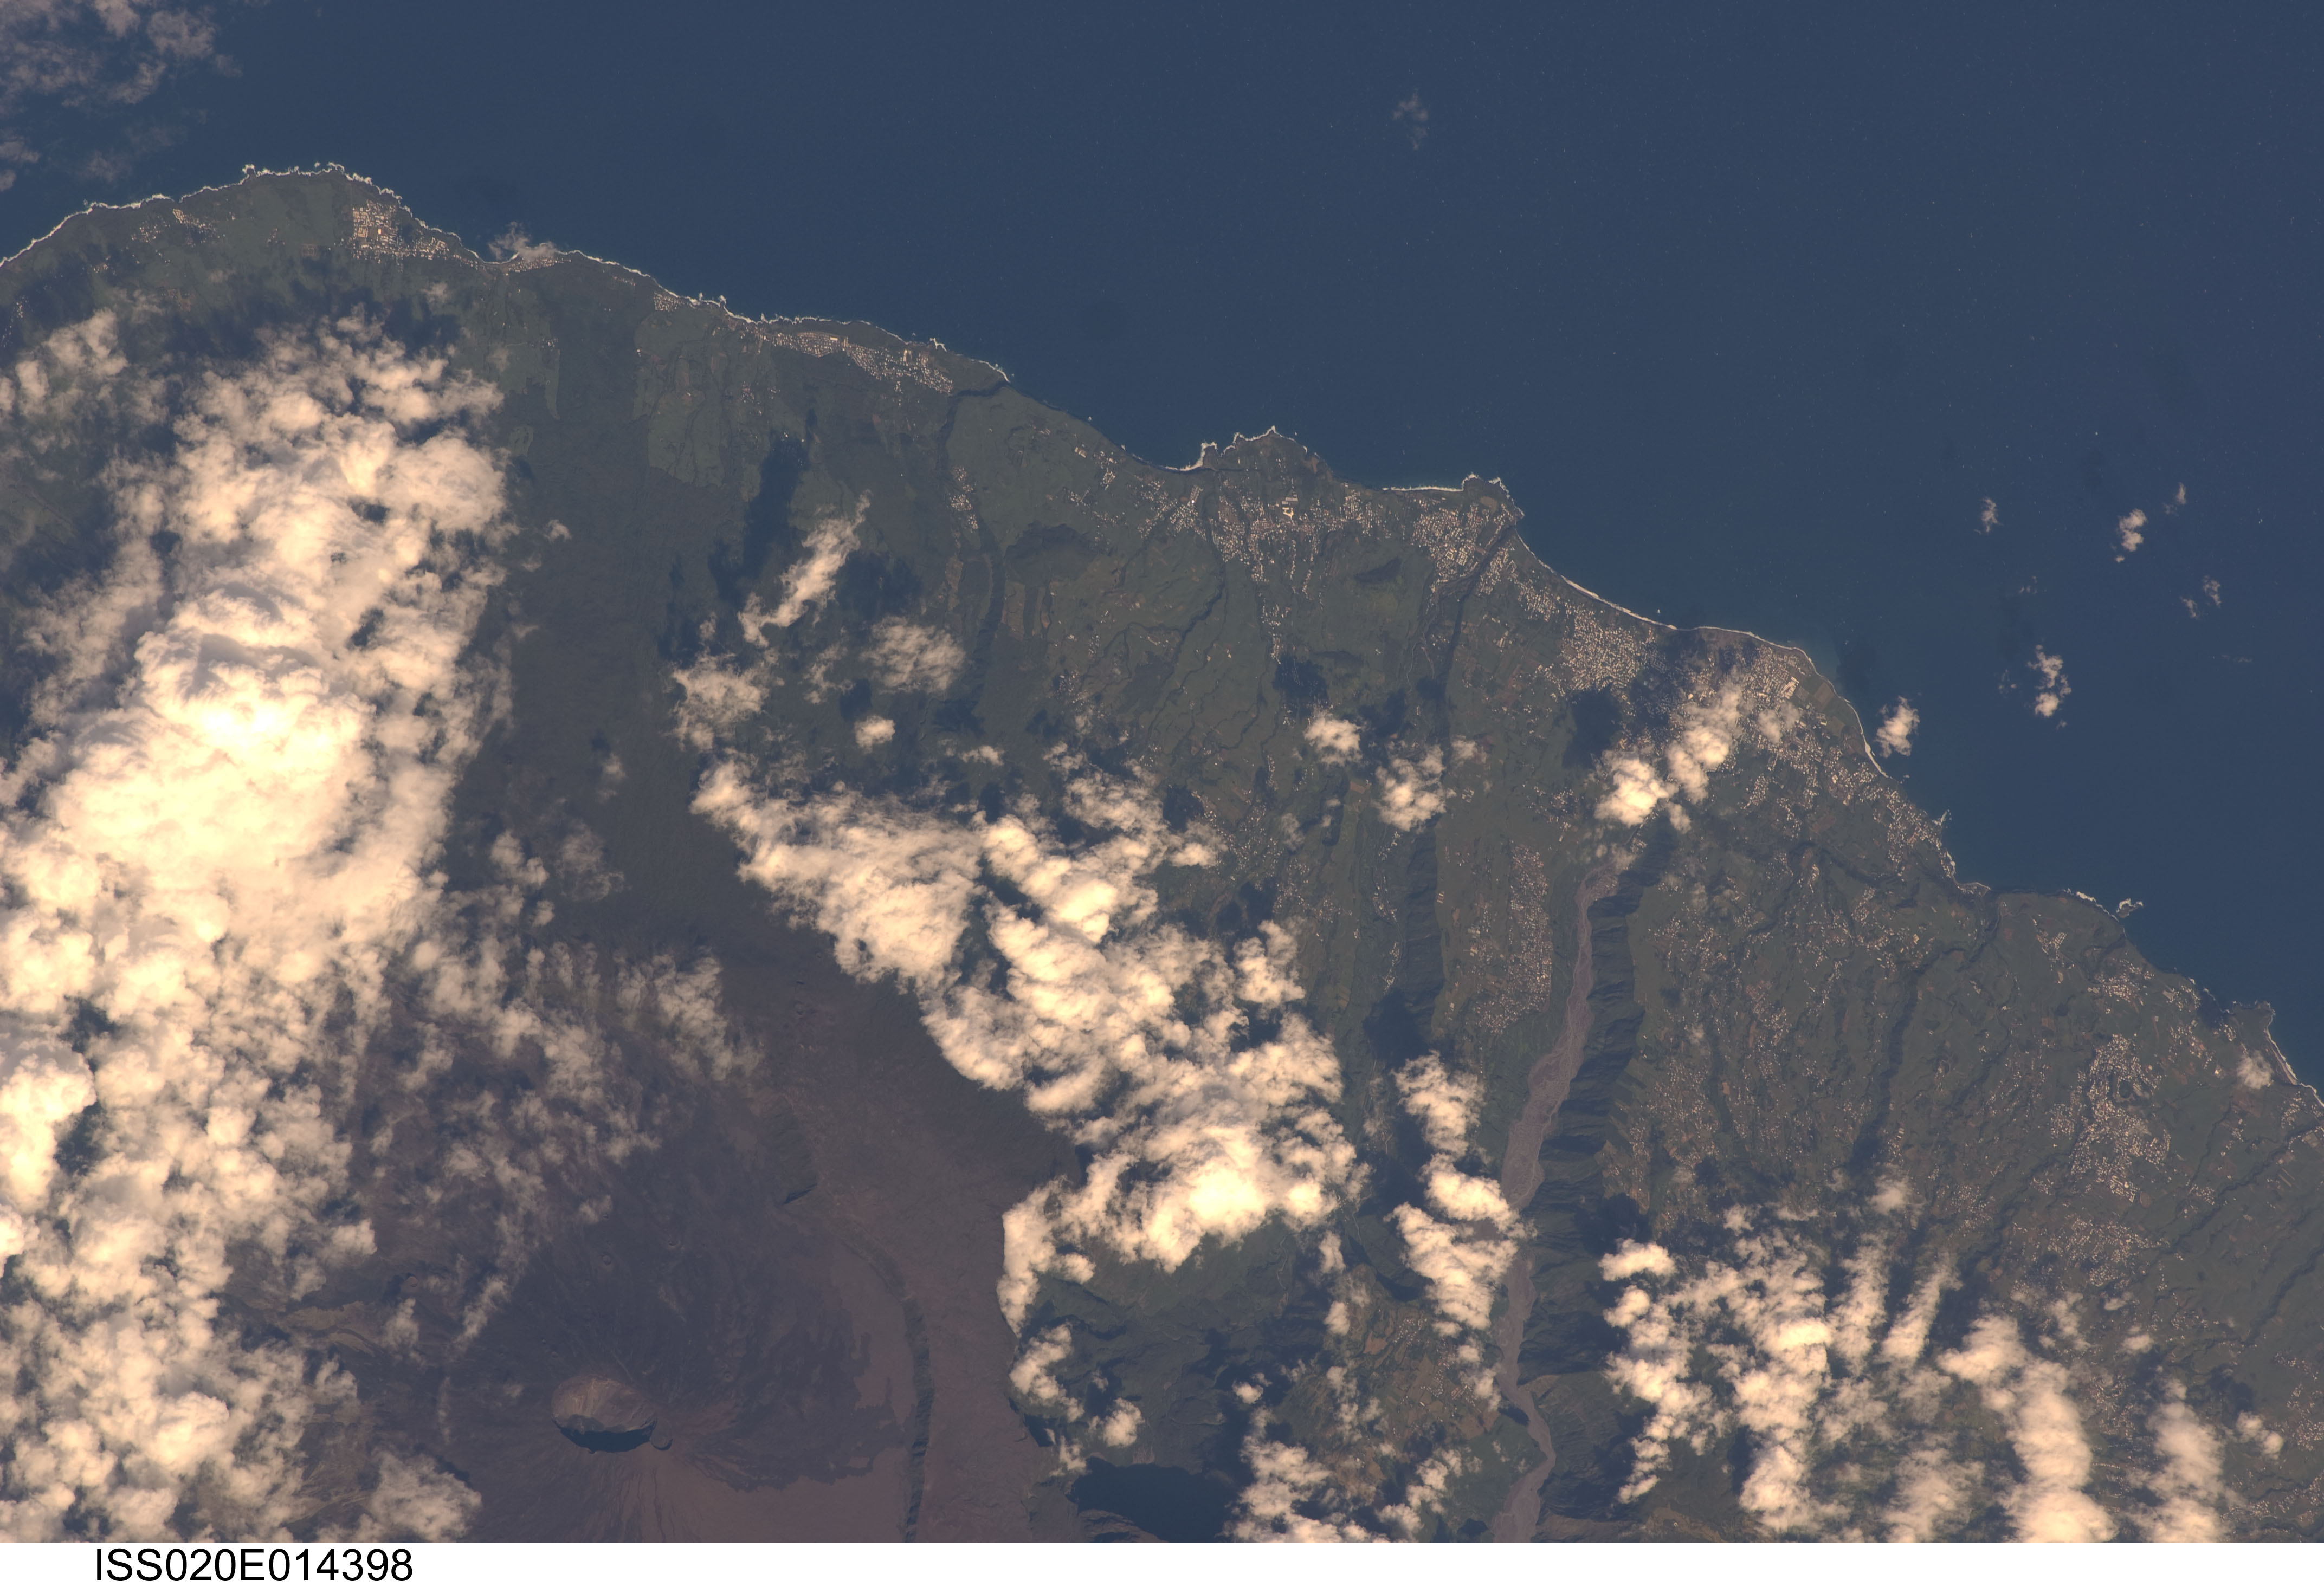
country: REUNION
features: S. COAST, SAINT-JOSEPH, VOL., PK. OF LA FOURNAISE, RAVINES
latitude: -21.3
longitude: 55.7
